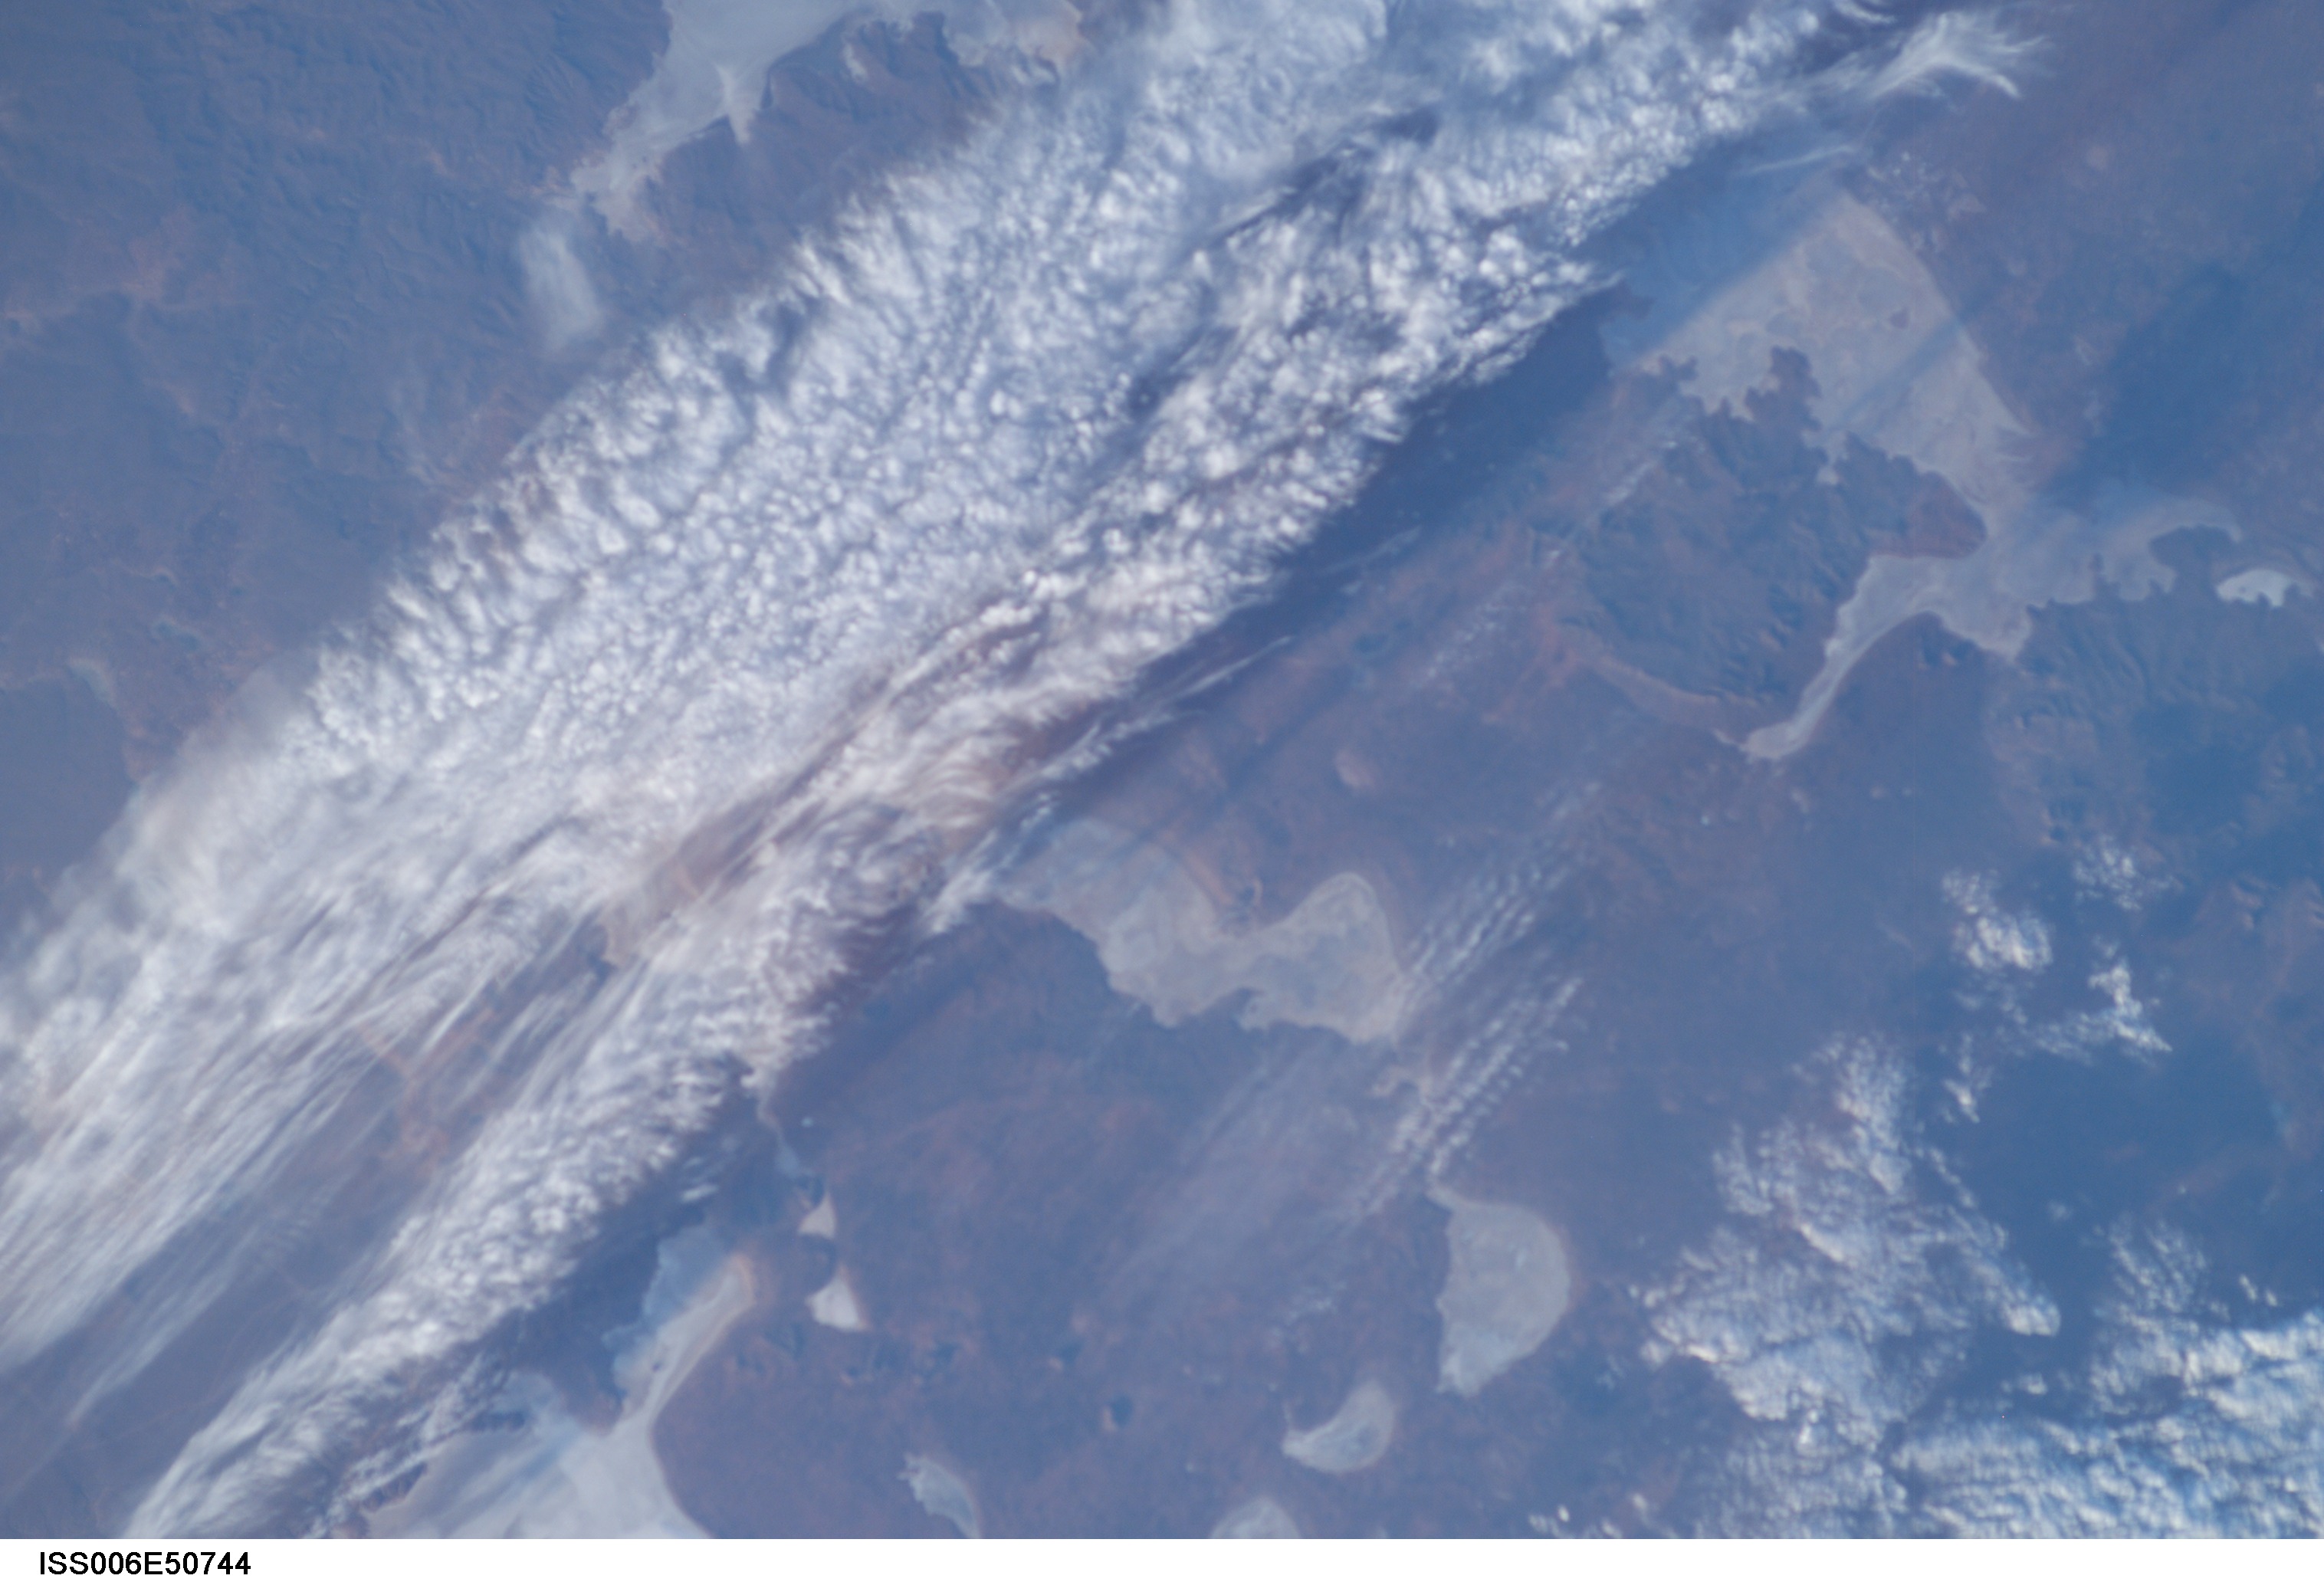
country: AUSTRALIA-SA
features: PERNATTY LAGOON, LAKE TORRENS
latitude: -31.5
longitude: 137.5
